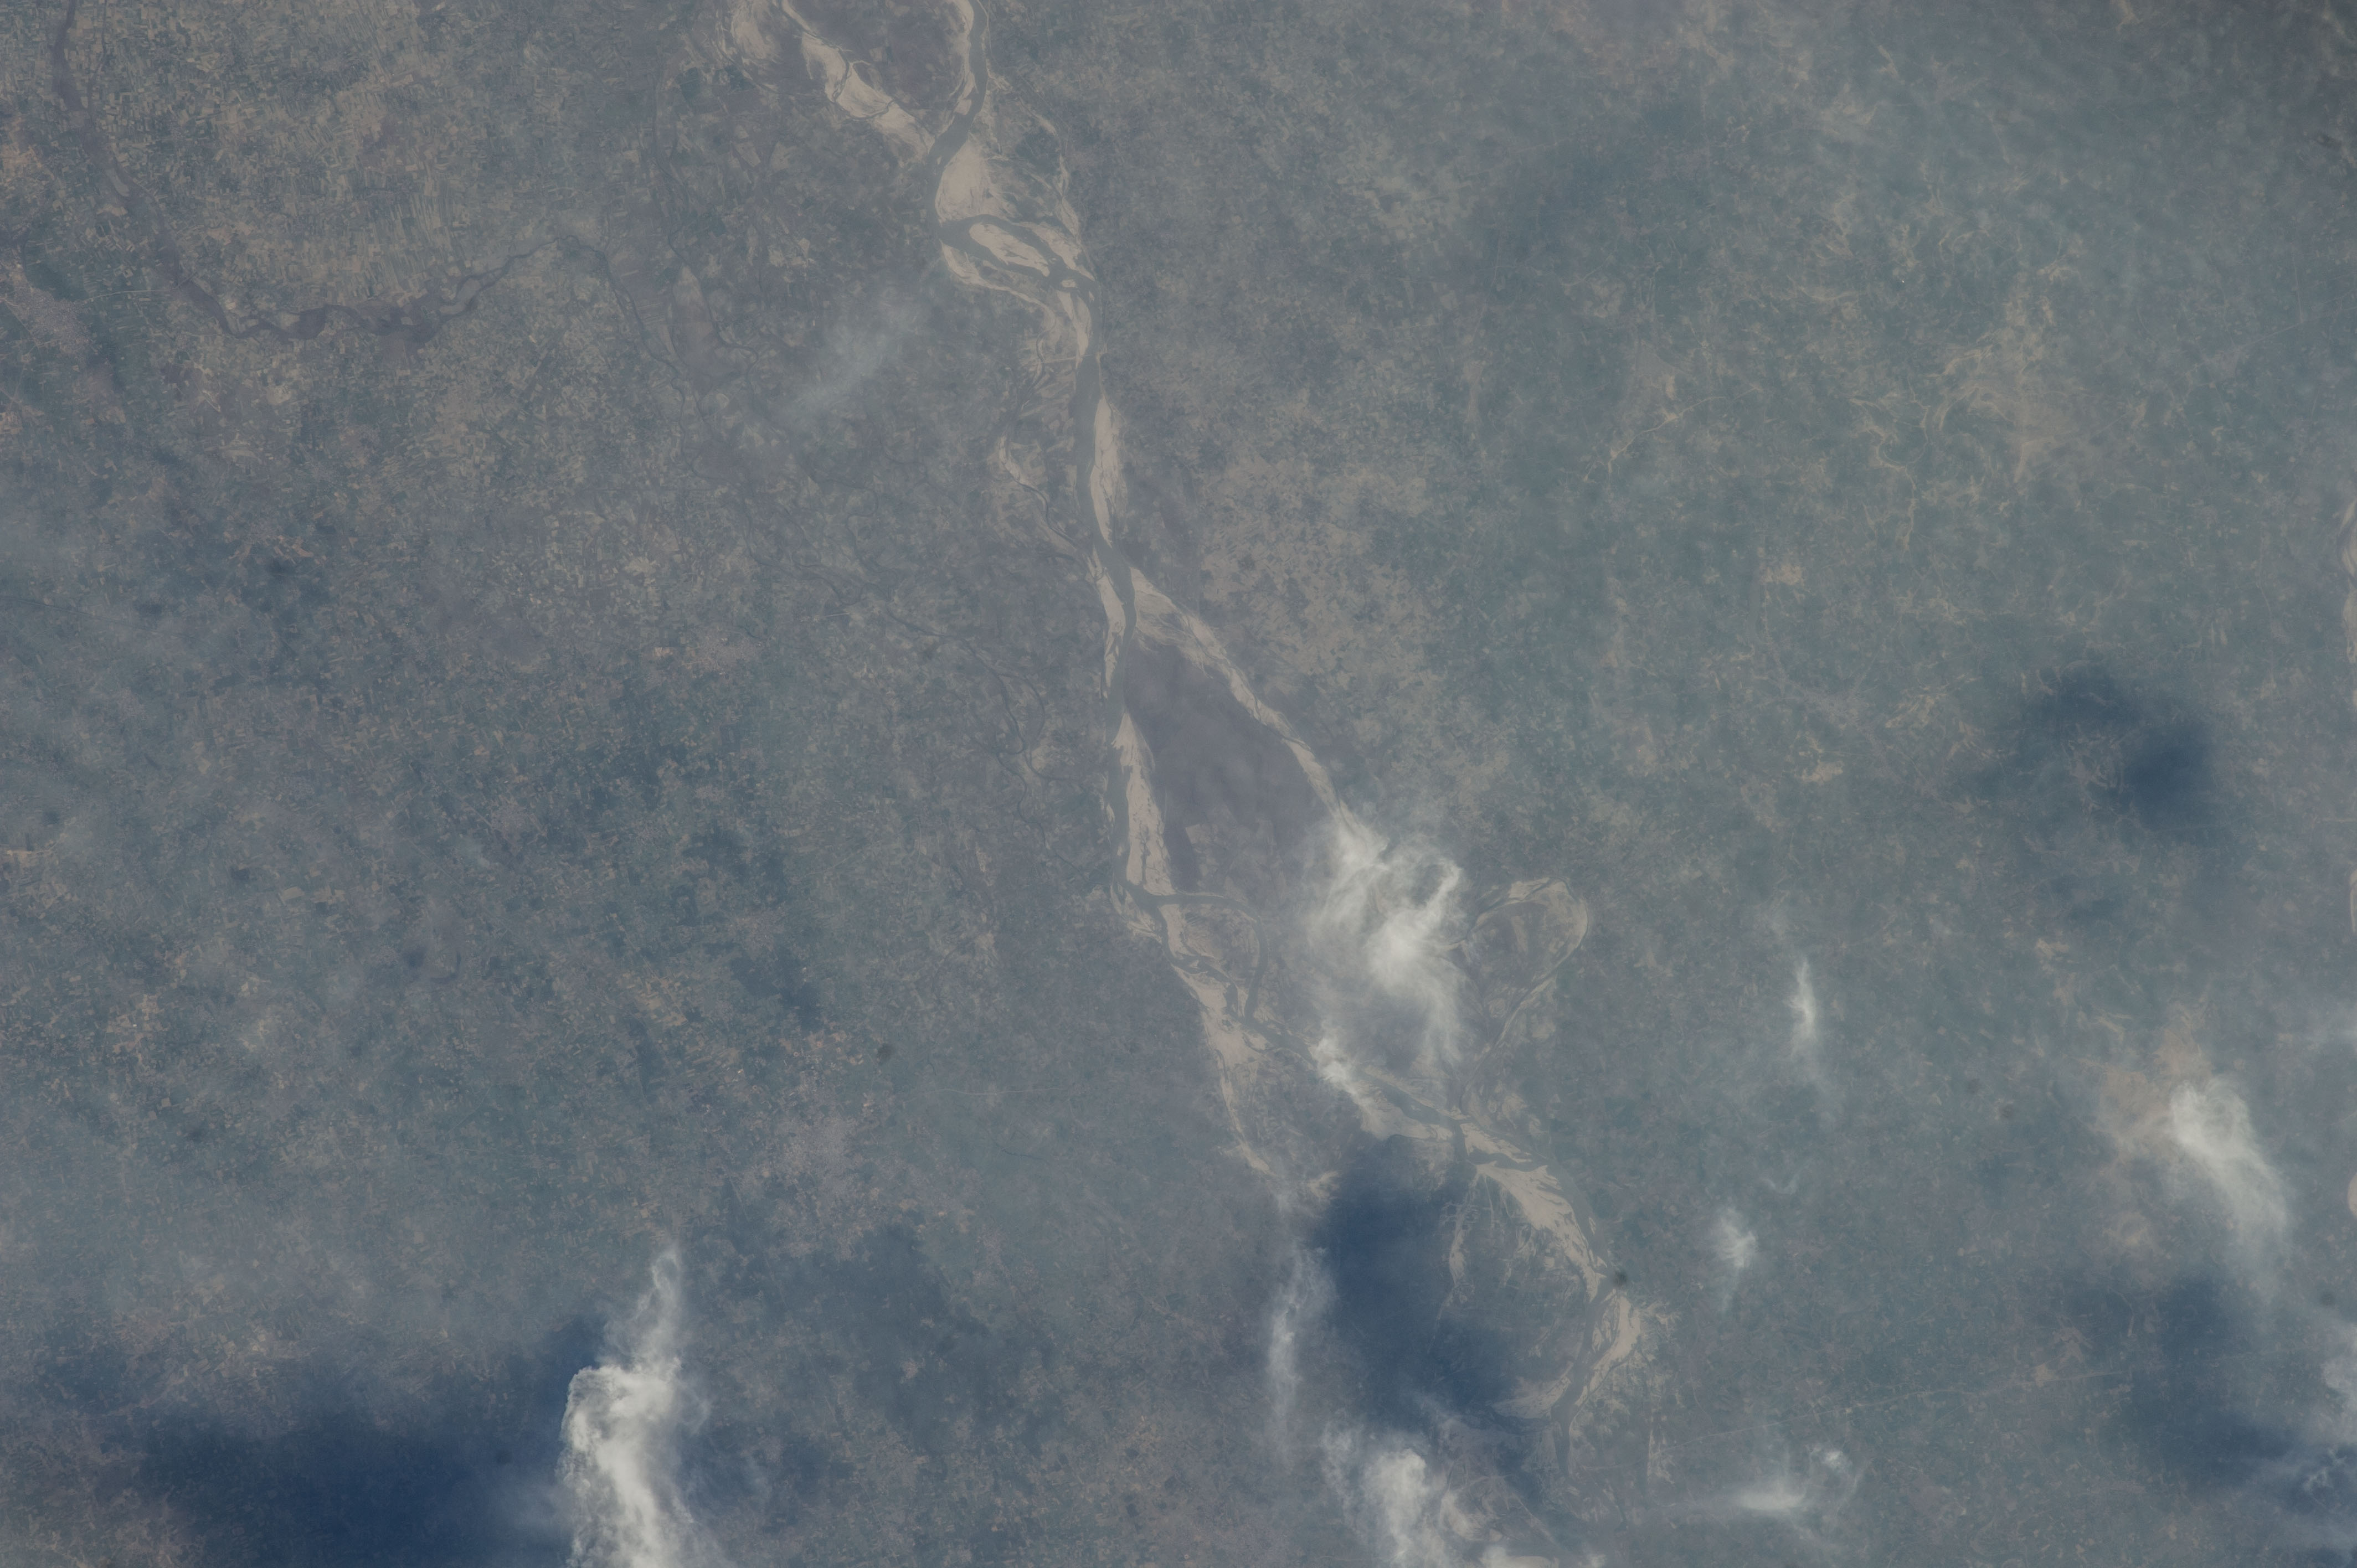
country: INDIA
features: GANGES RIVER, SAND BARS, AGR., ROADS, HAZE
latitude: 27.6
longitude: 79.4
